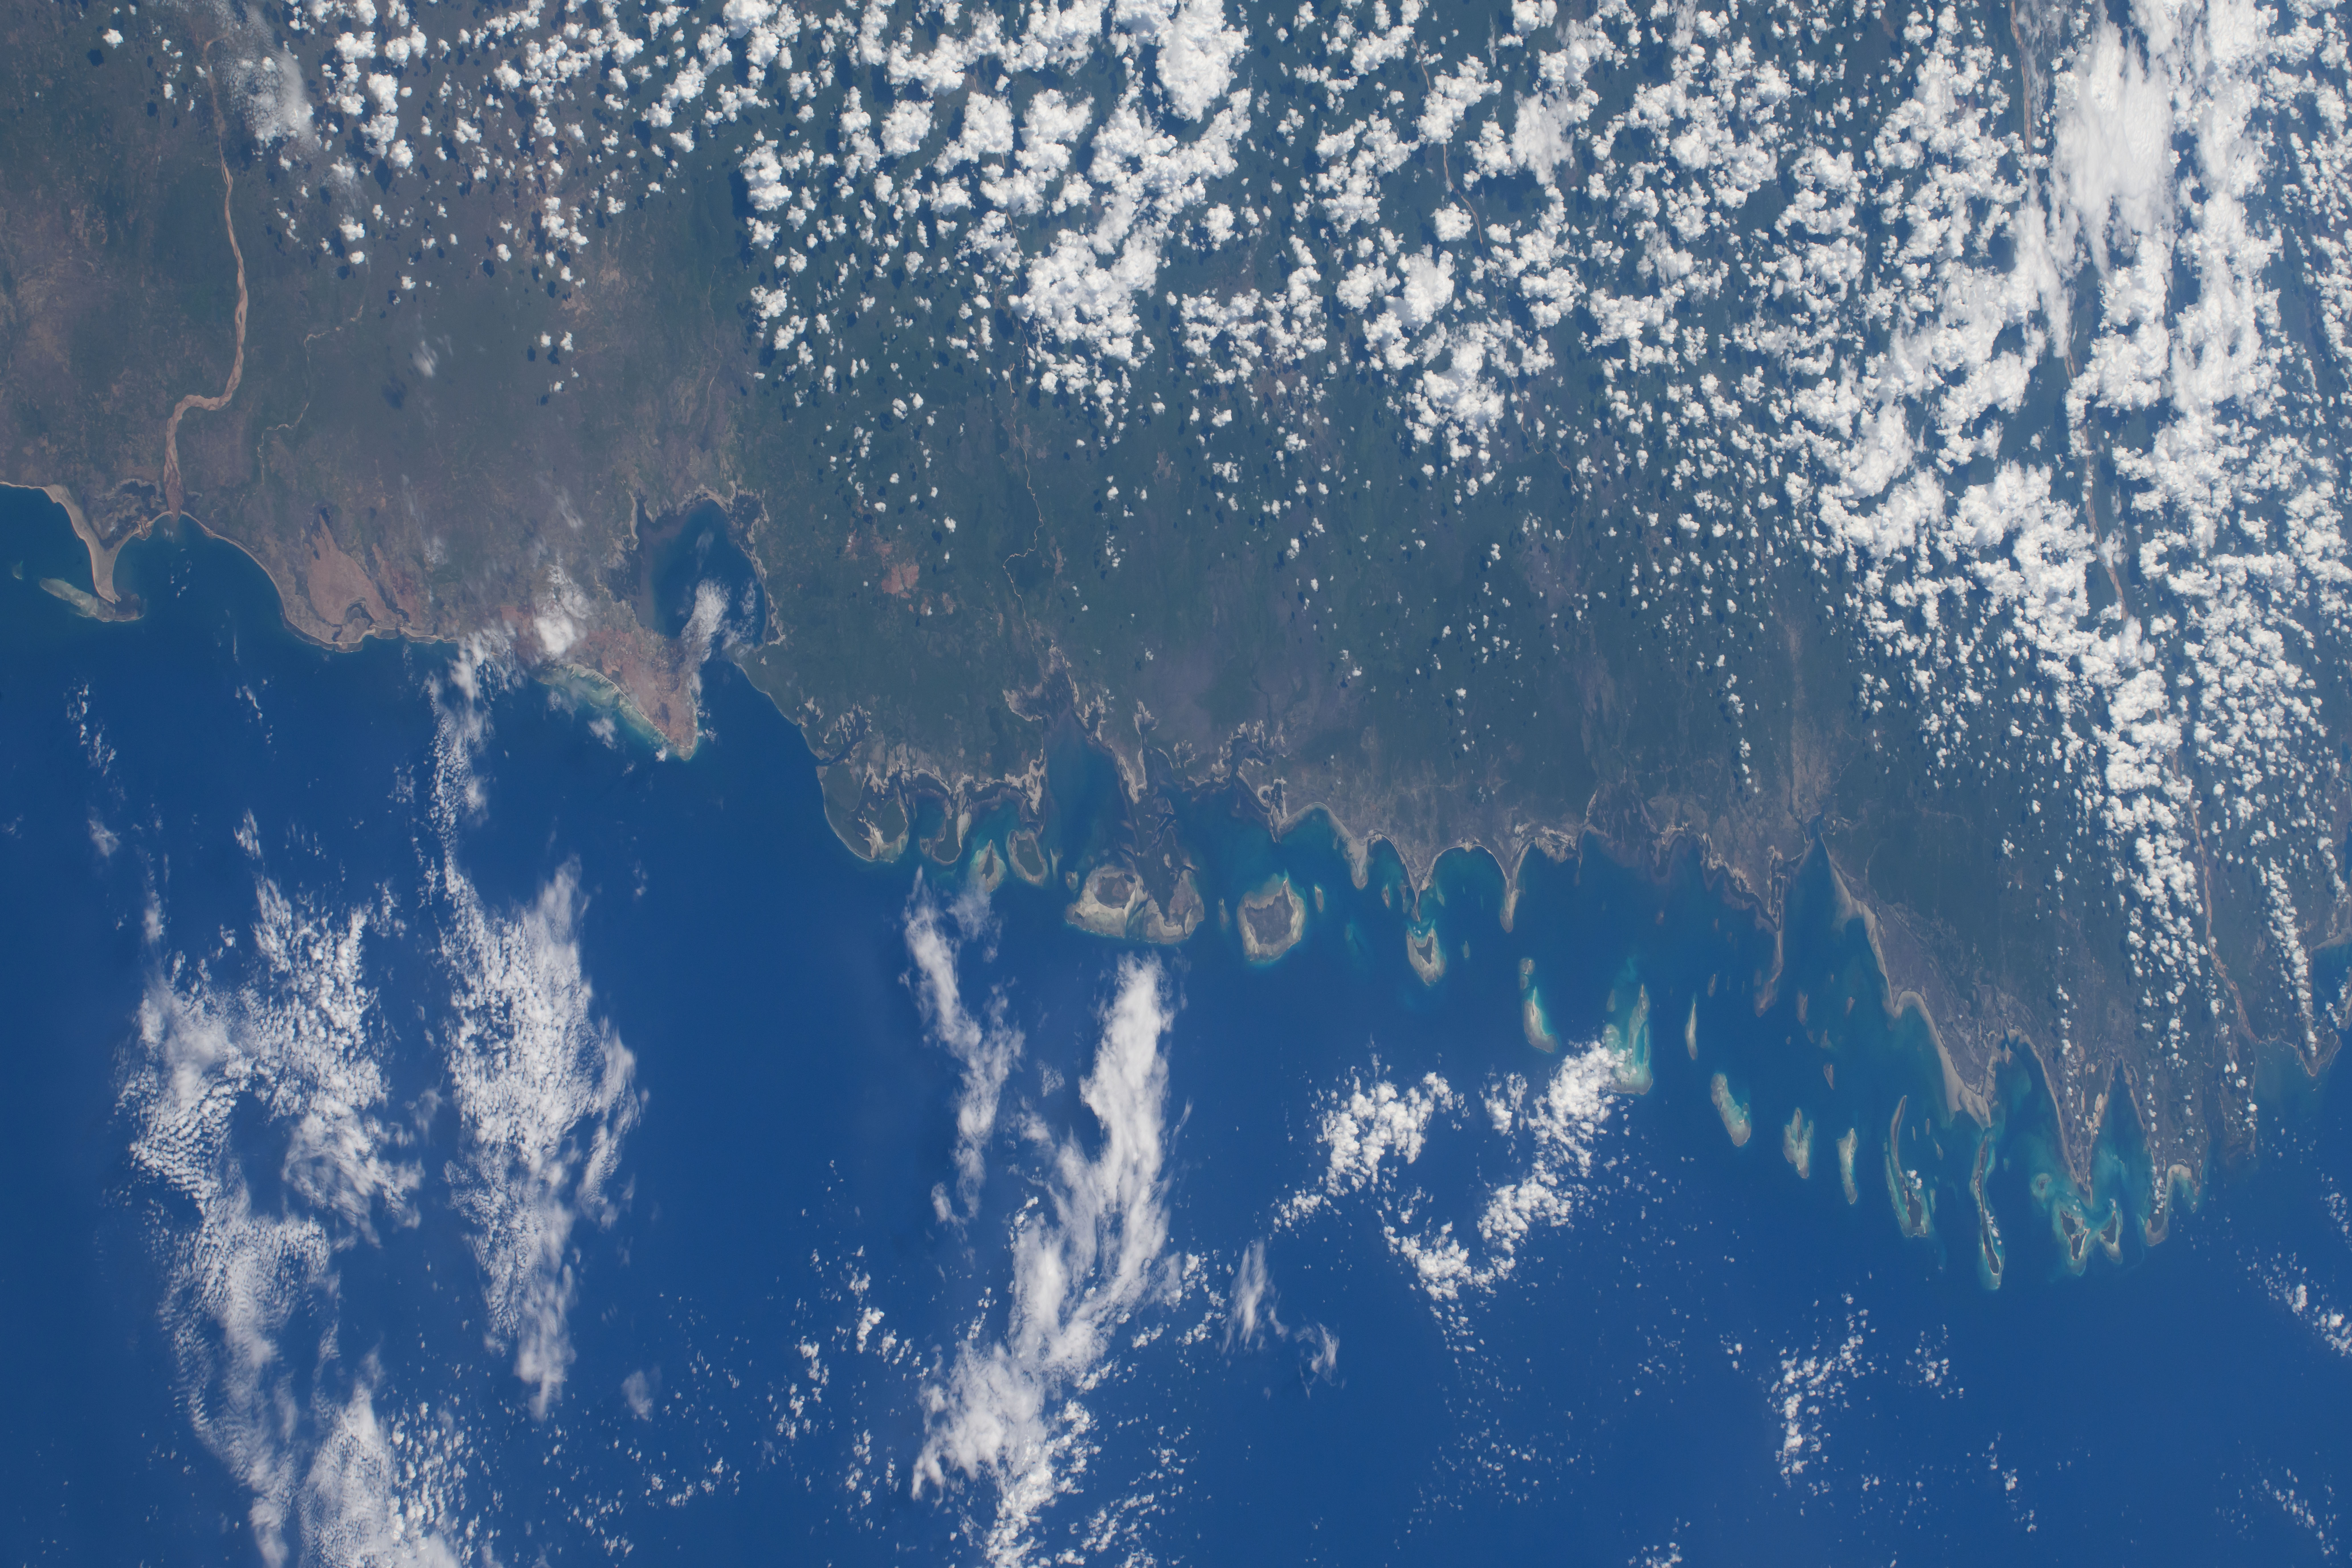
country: MOZAMBIQUE
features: PEMBA BAY, FLOODING, ARIMBA, MONTEPUEZ RIVER, METUGE, MURREBUE, MEGARUMA RIVER, PEMBA
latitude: -12.2
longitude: 40.4
